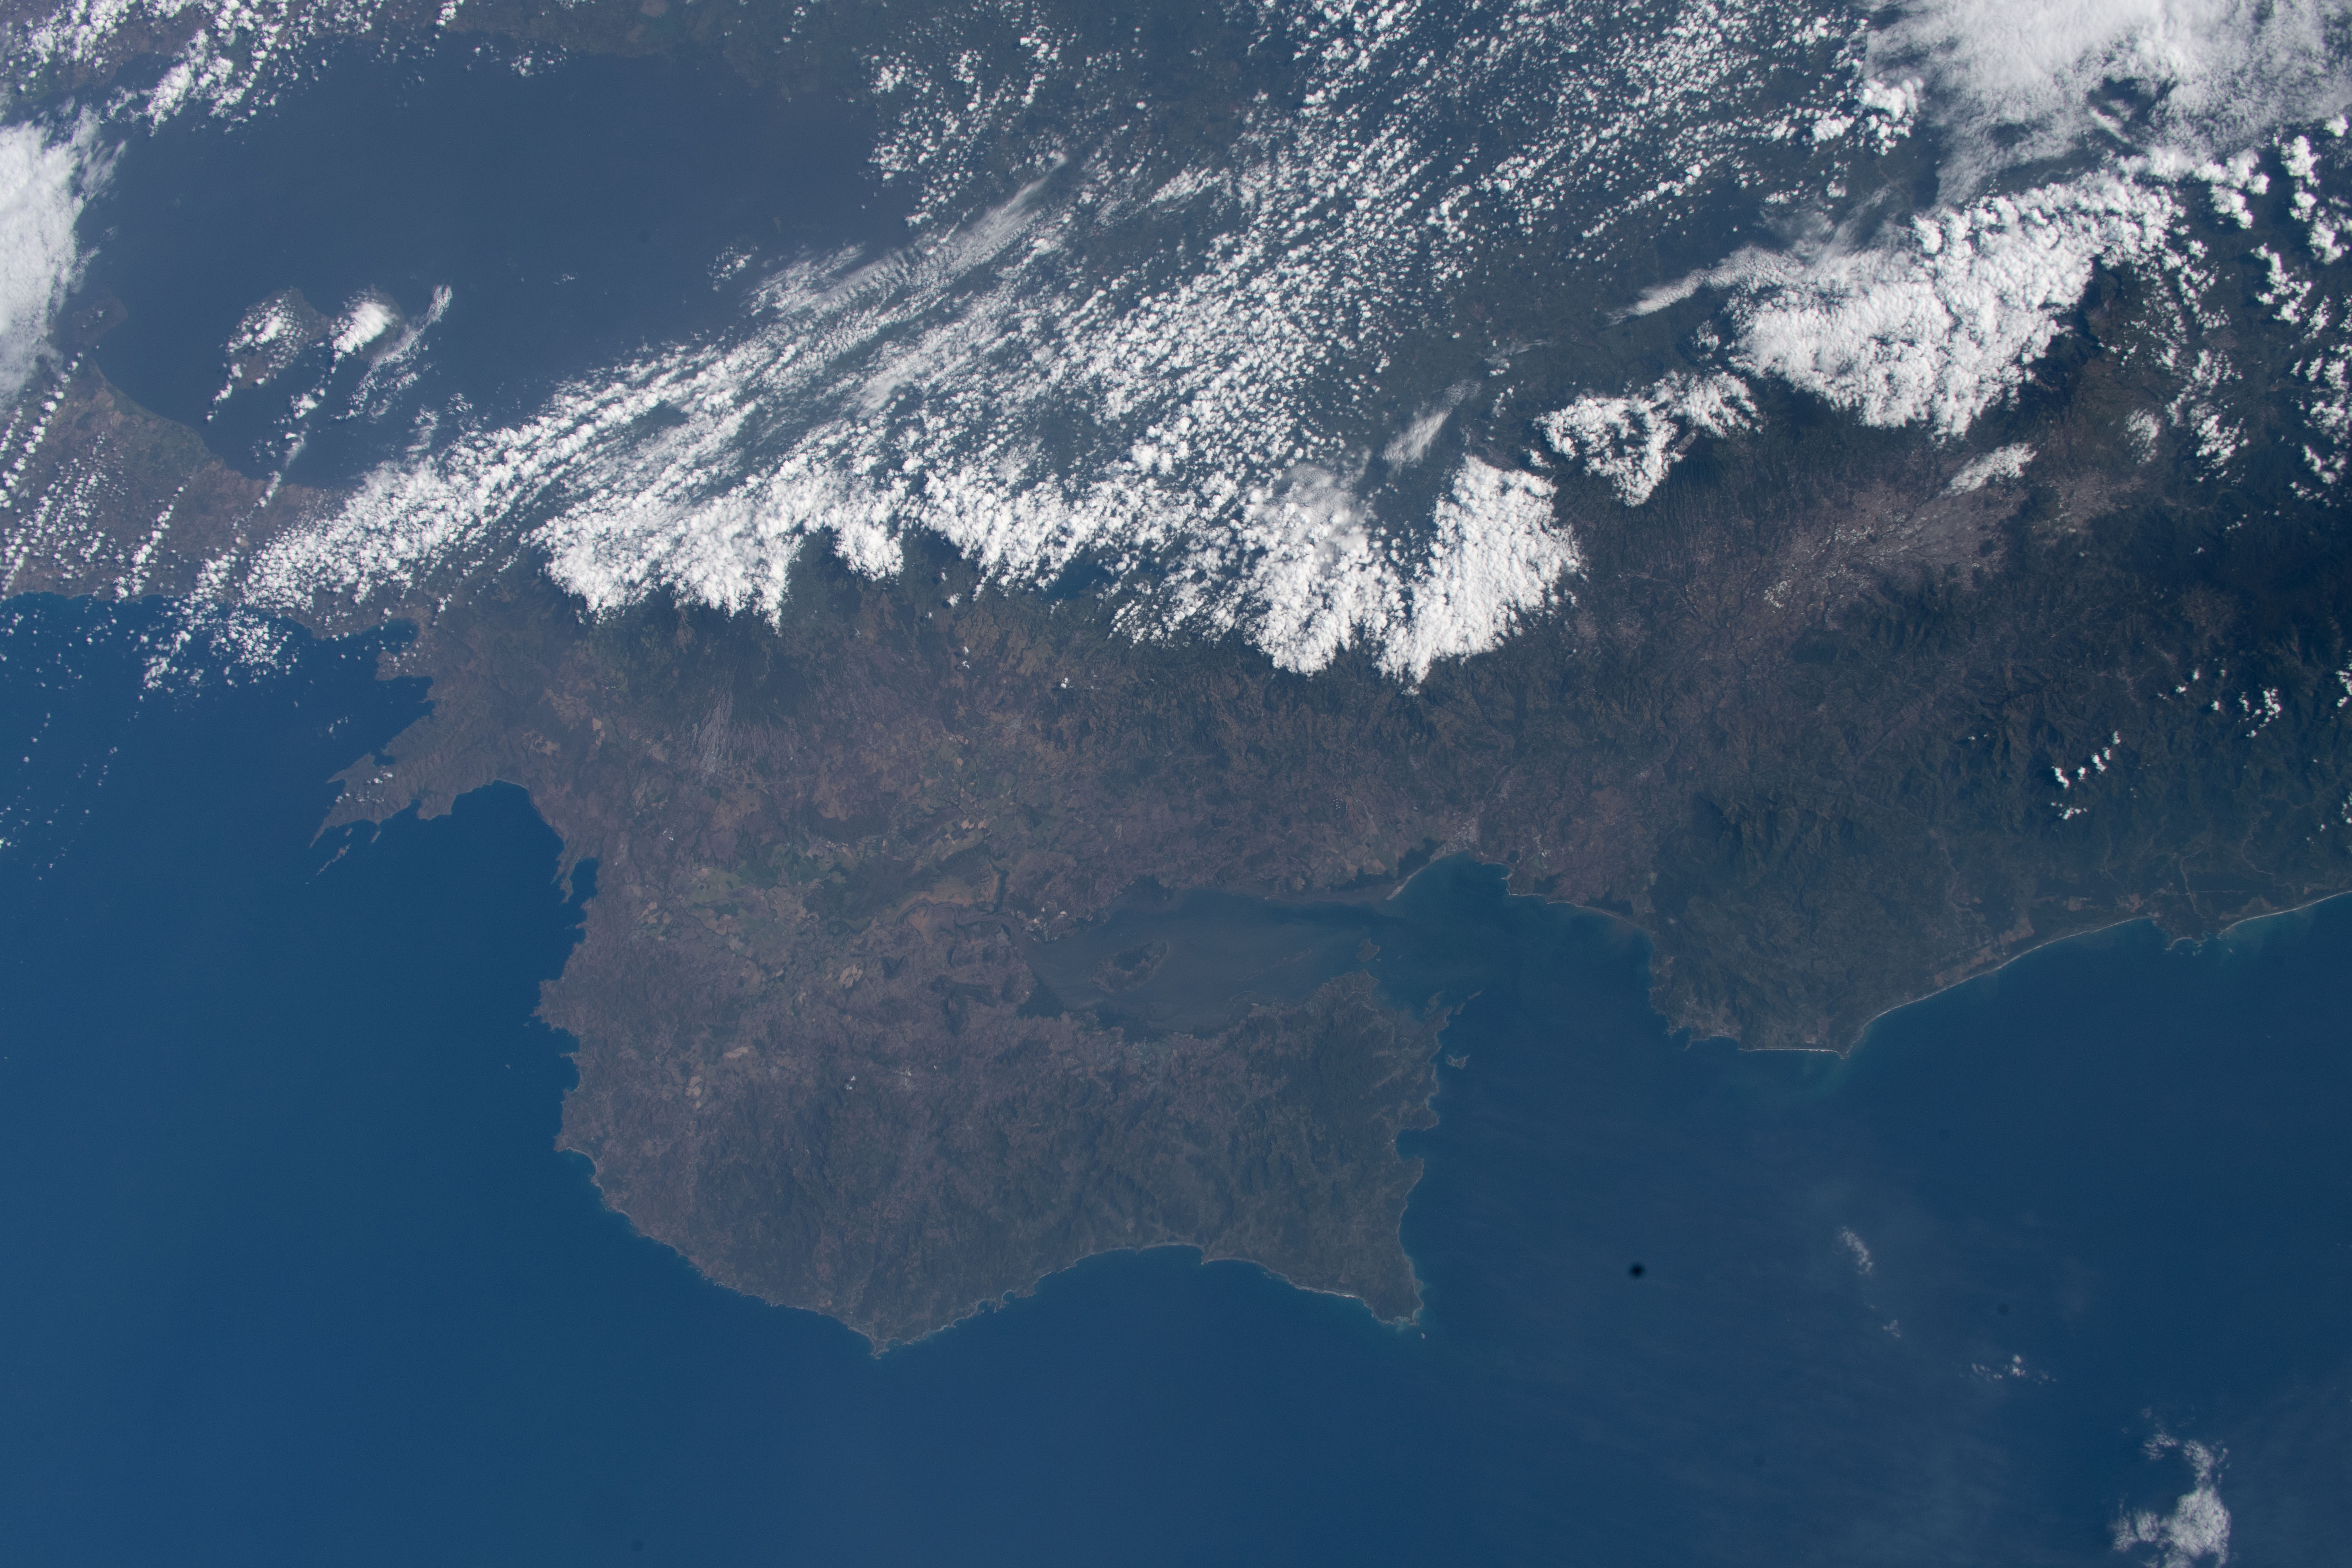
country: COSTA RICA
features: COLORADO GULF, CHIRA ISLAND, TILARAN MOUNTAINS
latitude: 10.5
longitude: -85.0
